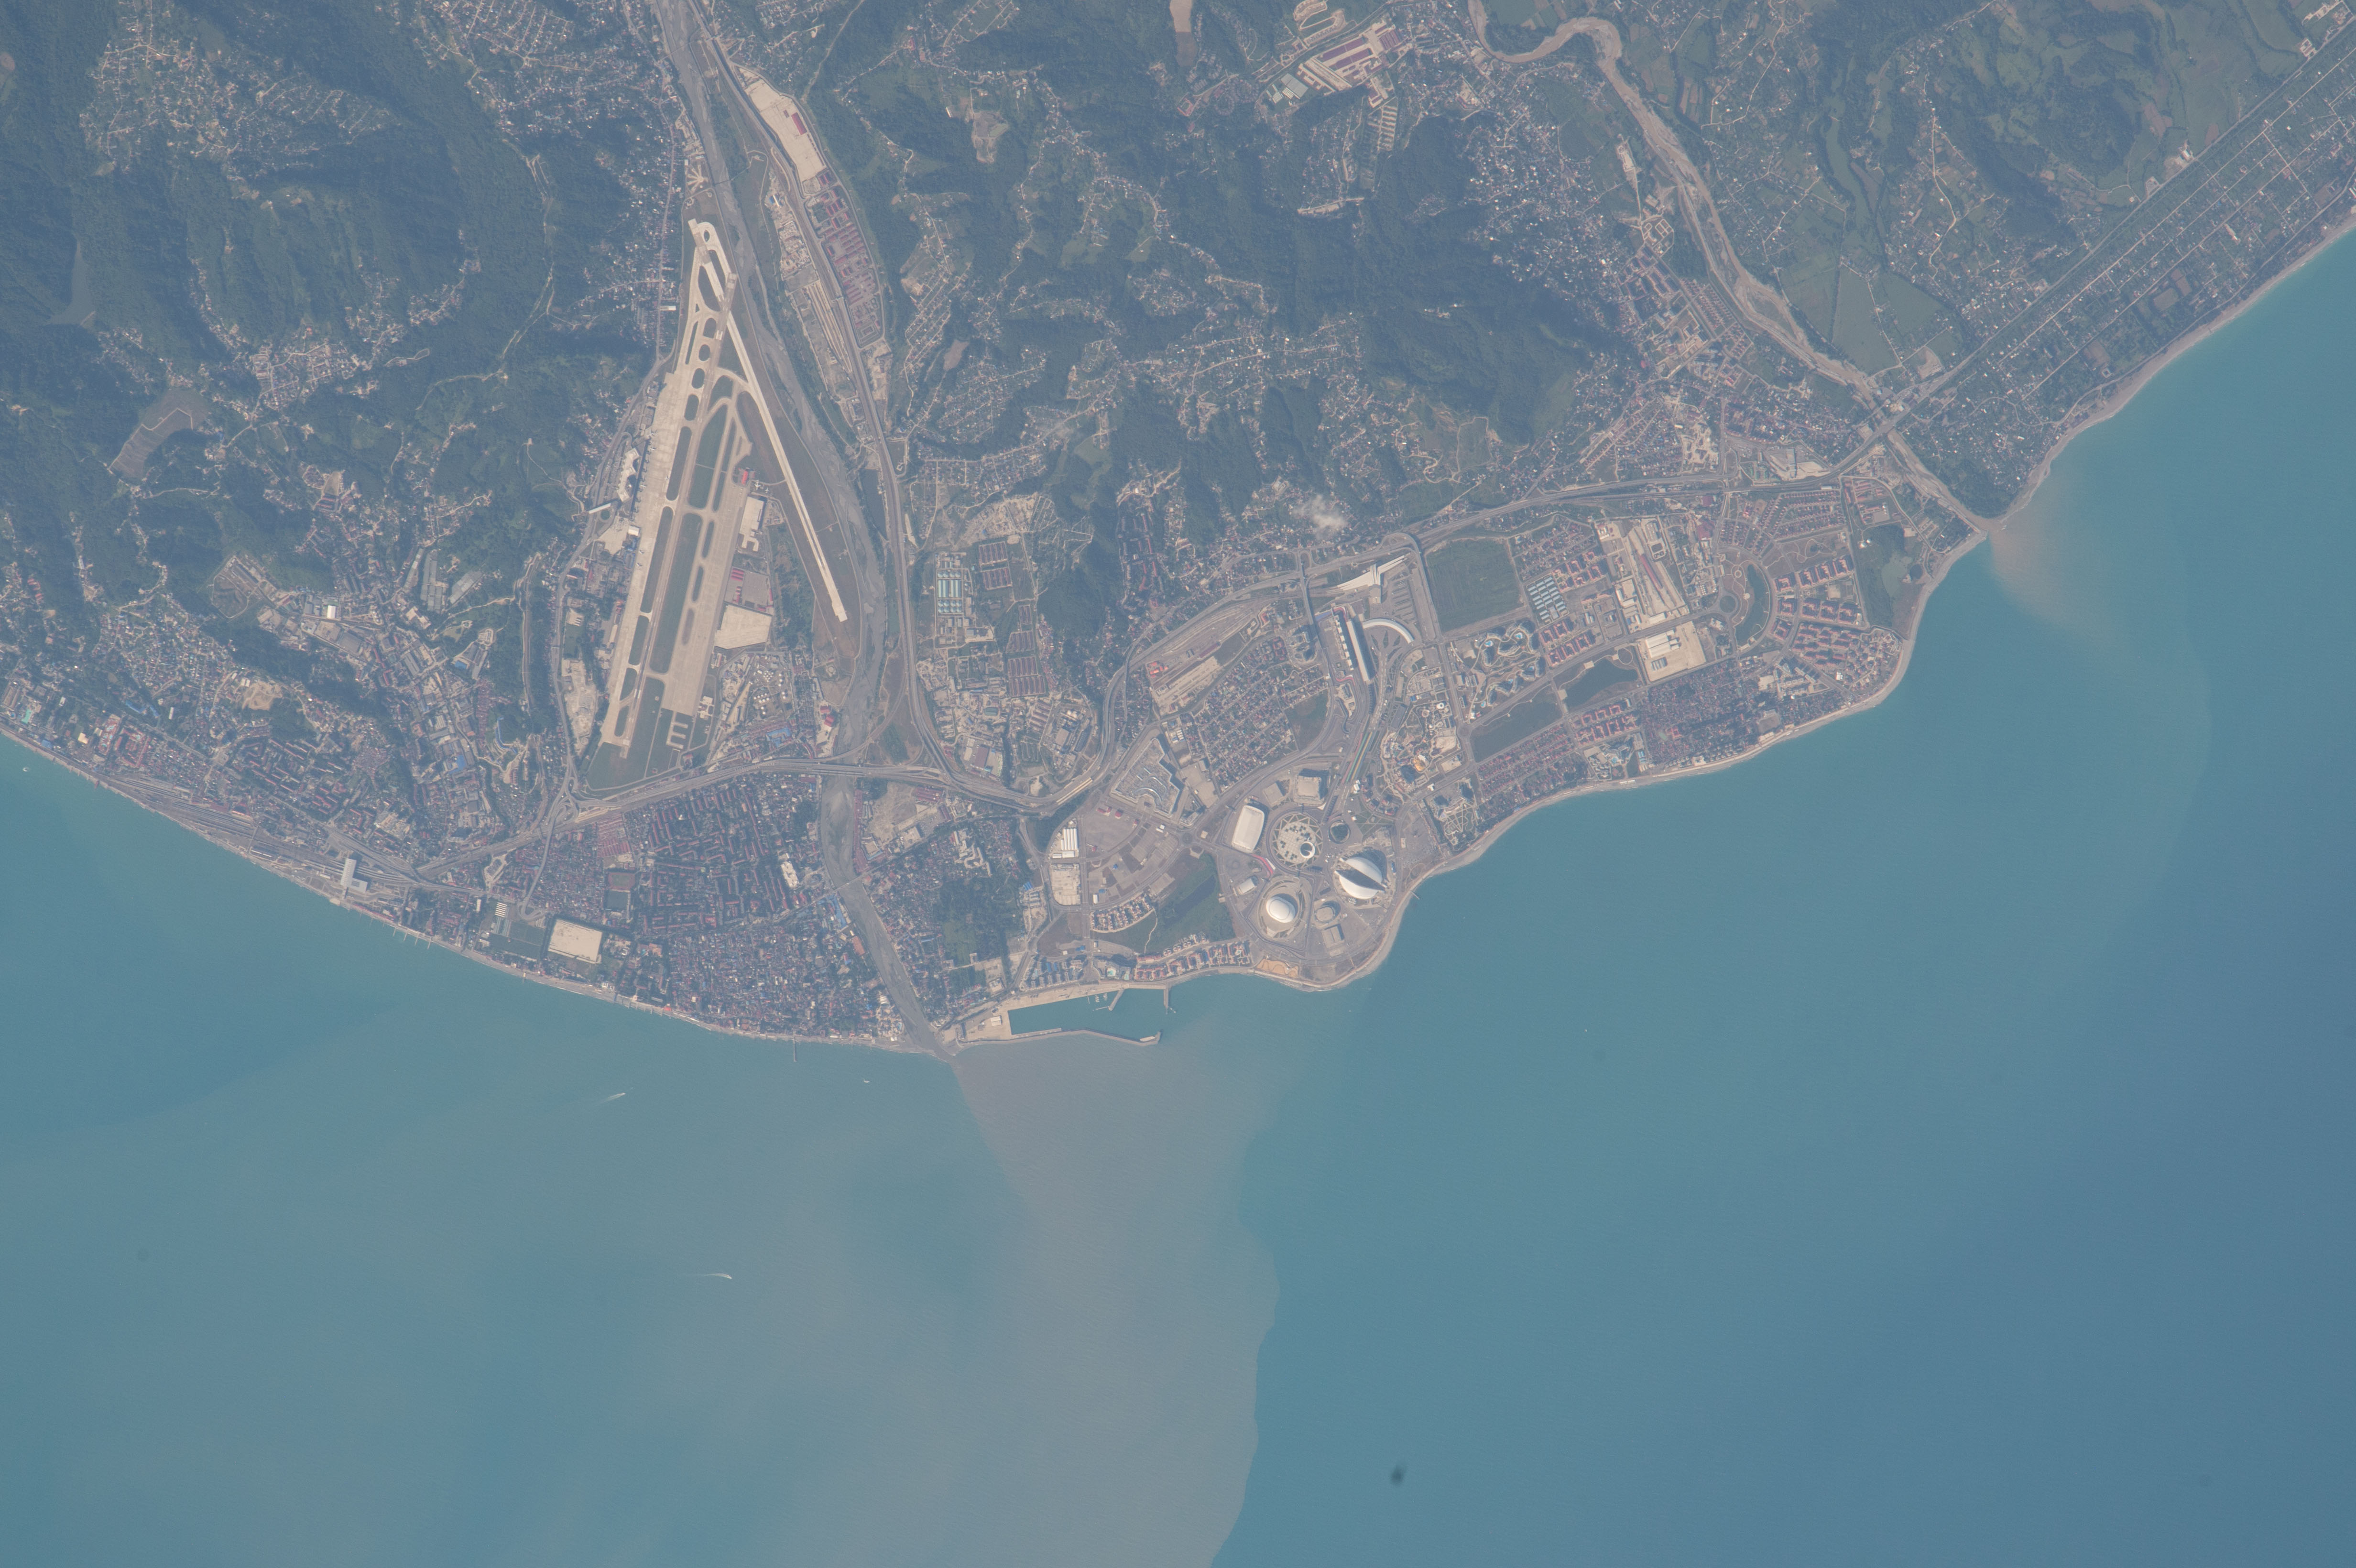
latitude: 43.4
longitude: 40.0
